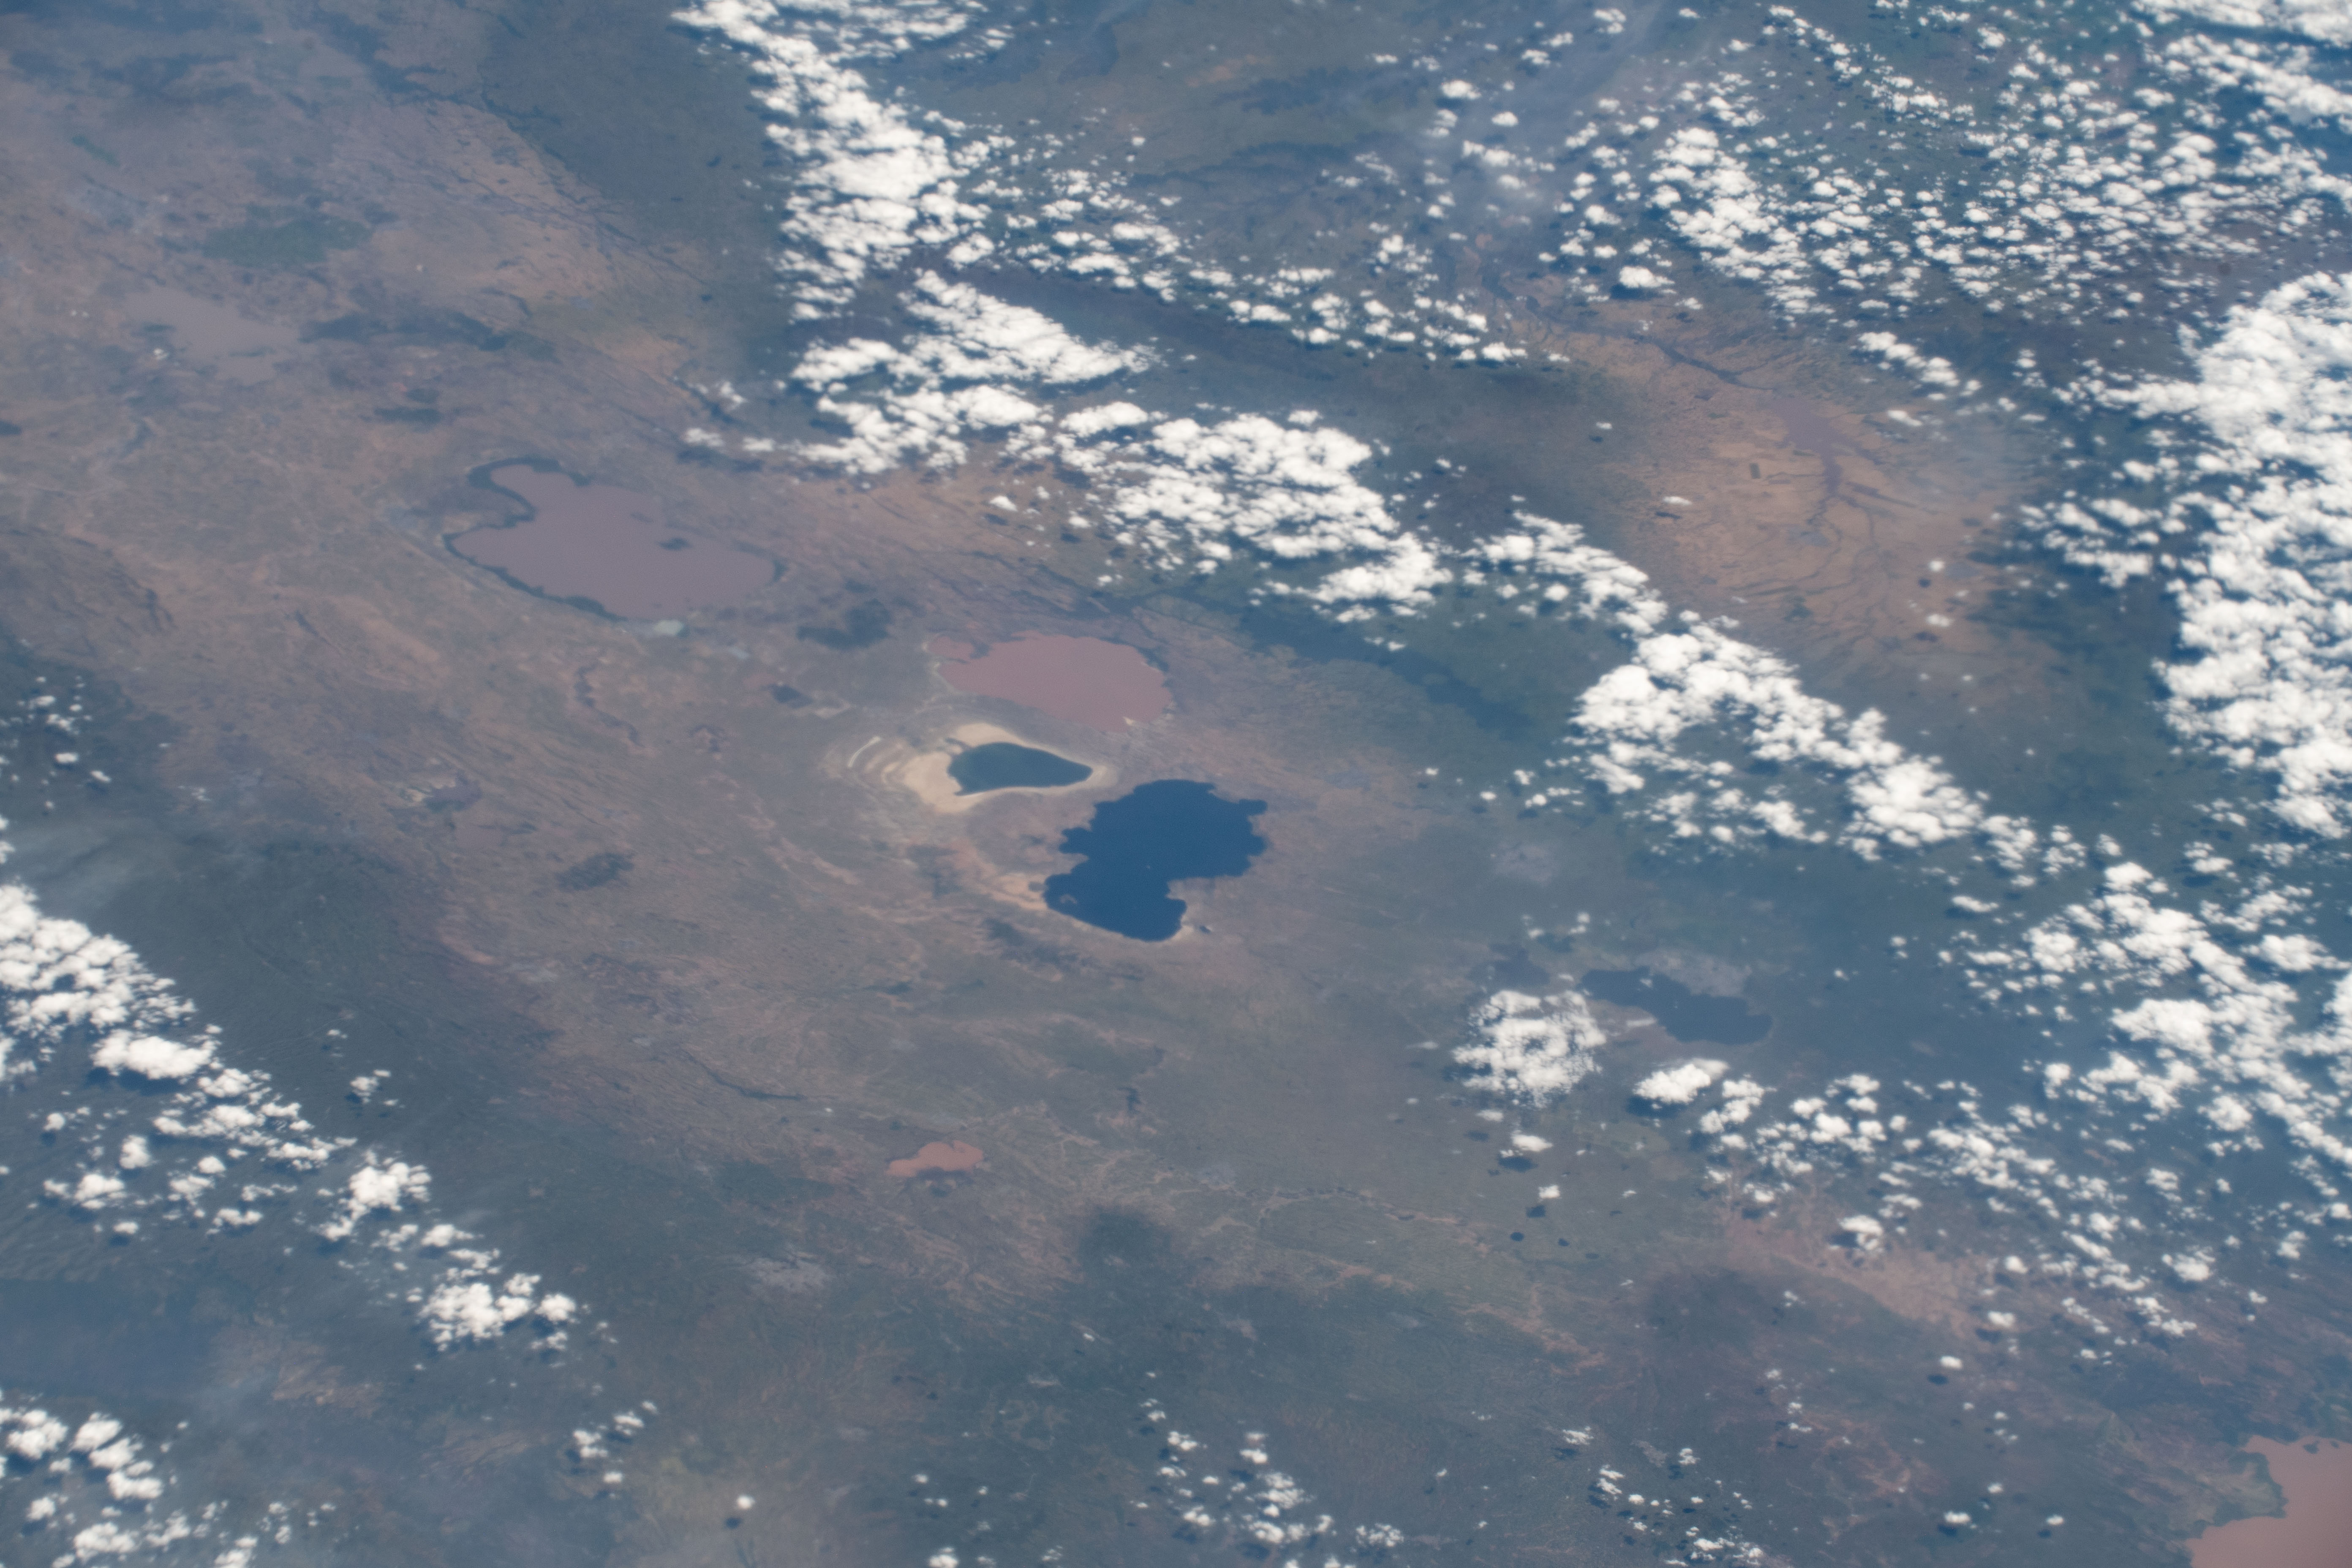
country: ETHIOPIA
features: SHALA LAKE, ABIJATA LAKE, LANGANO LAKE, ZIWAY LAKE, AMORA GEDEL NATIONAL PARK
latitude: 7.4
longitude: 38.6
